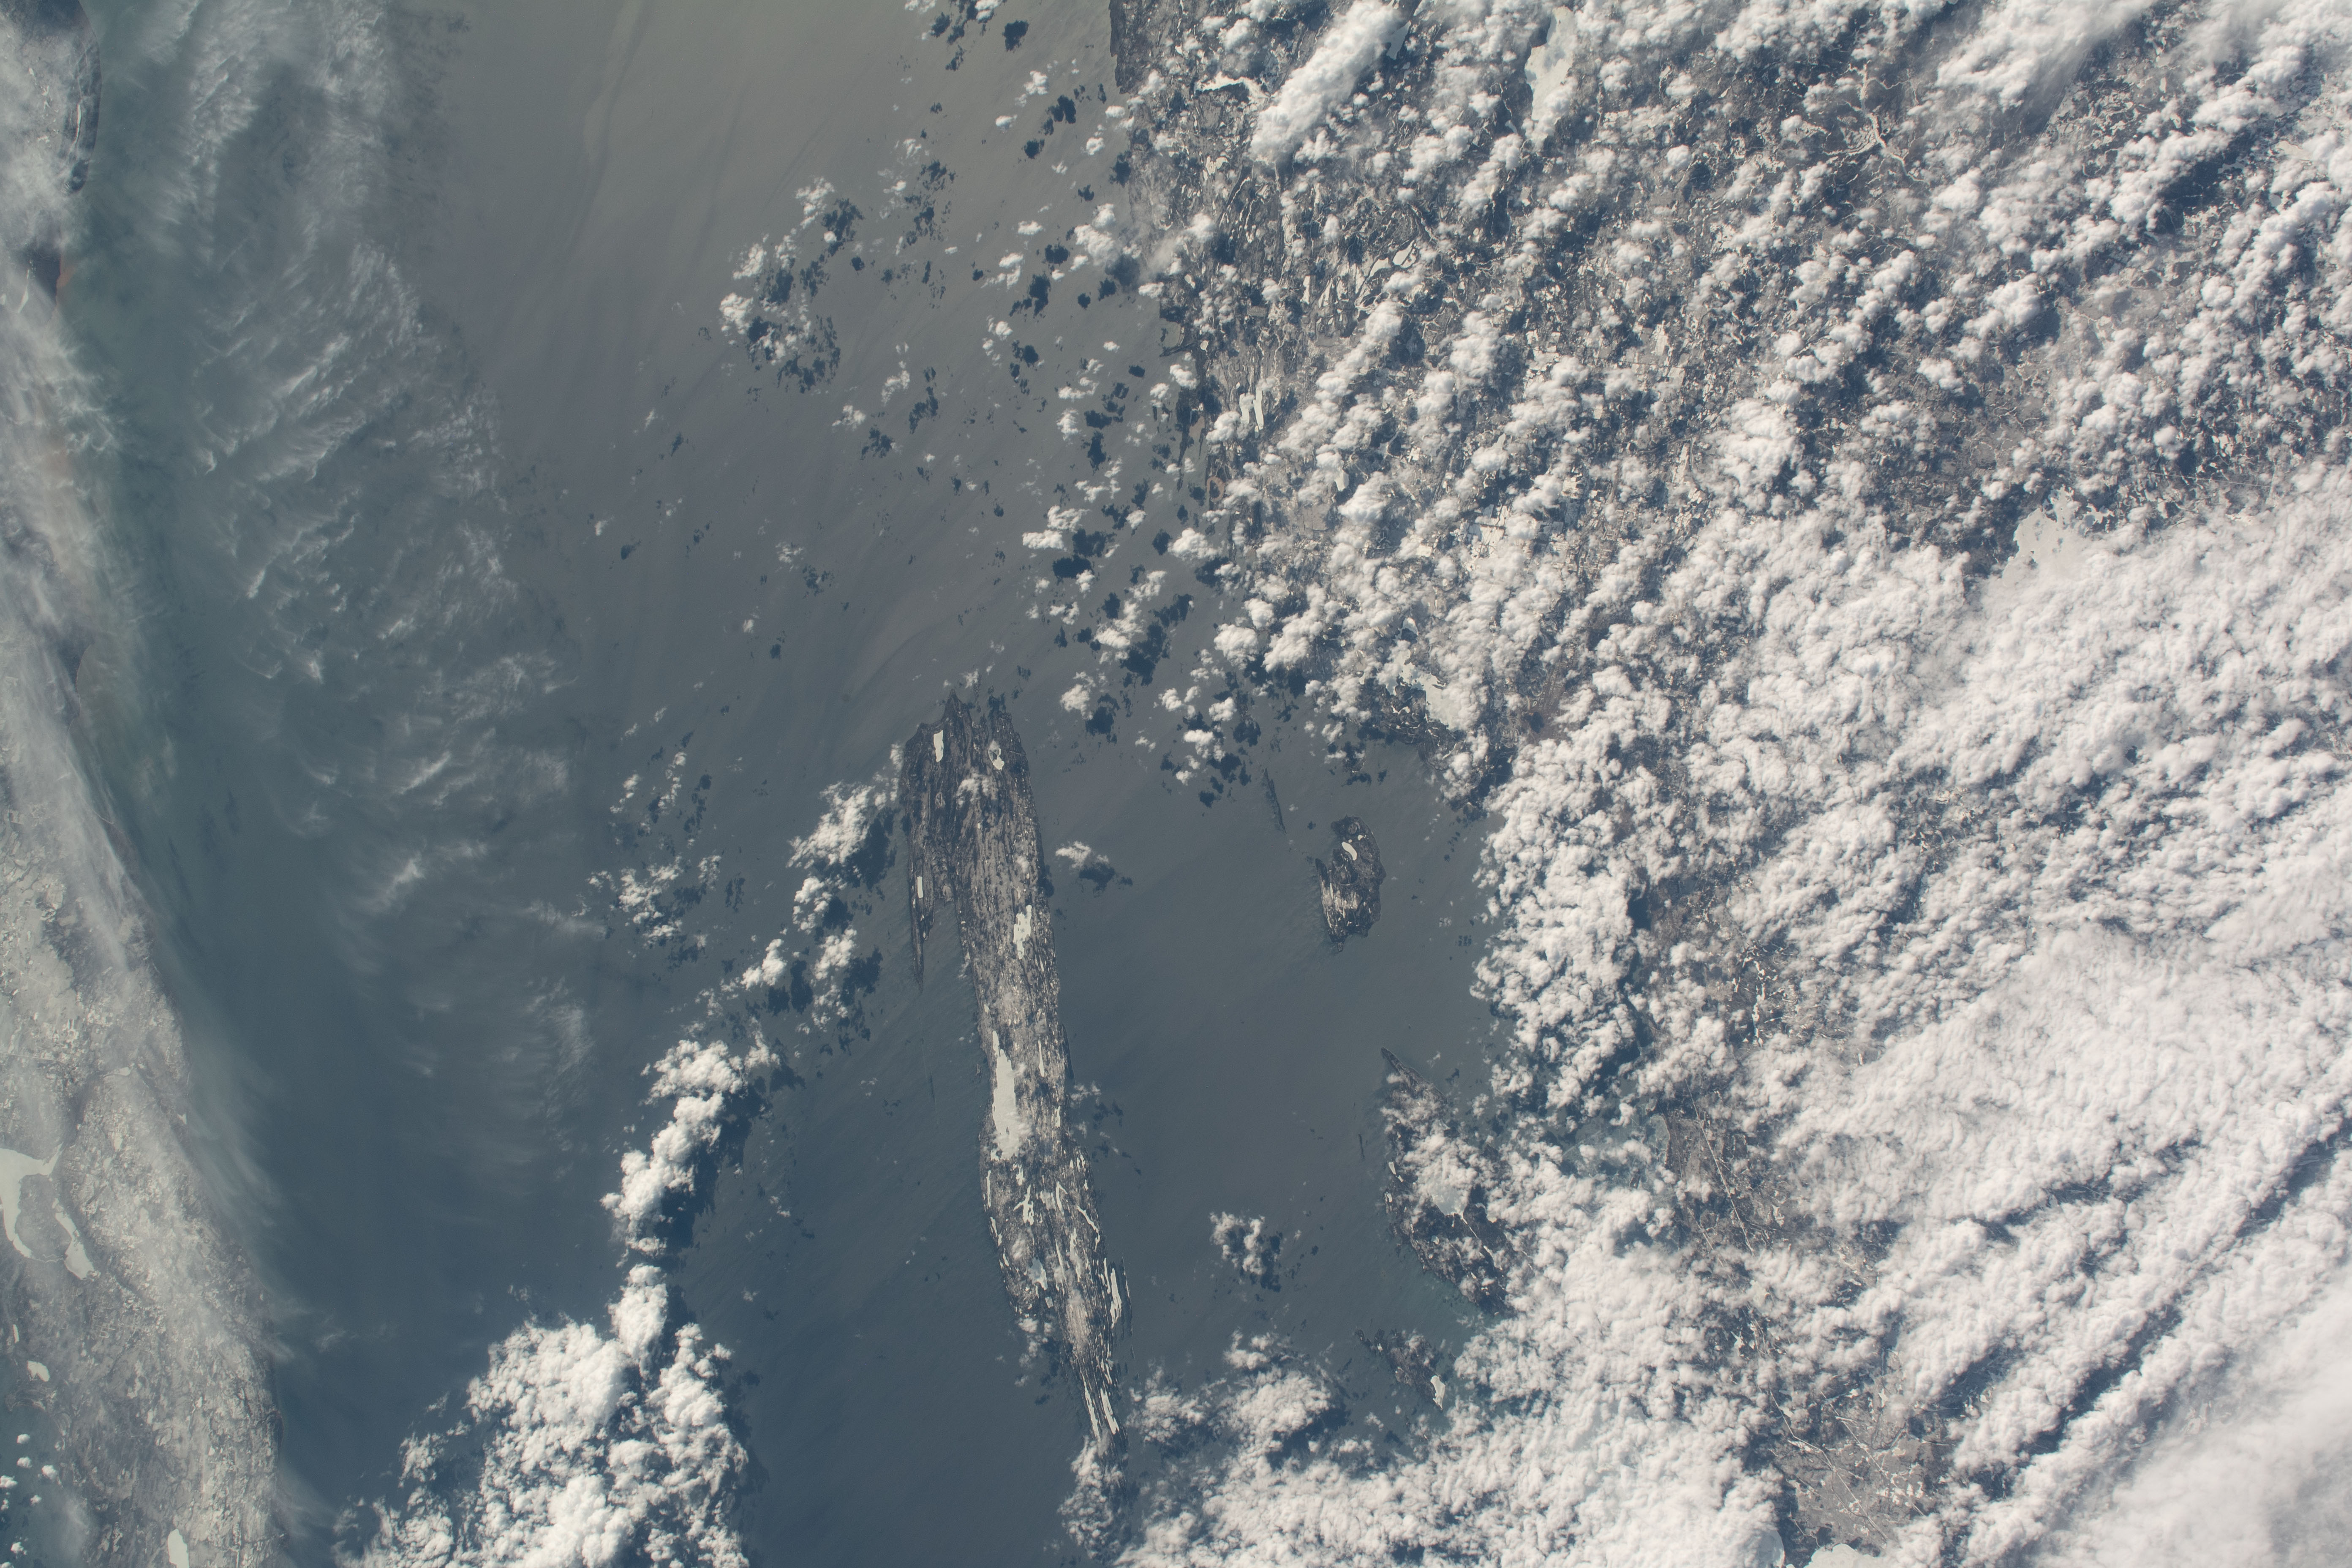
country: USA-MICHIGAN
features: LAKE SUPERIOR, ISLE ROYALE NATIONAL PARK
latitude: 48.1
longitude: -89.2
